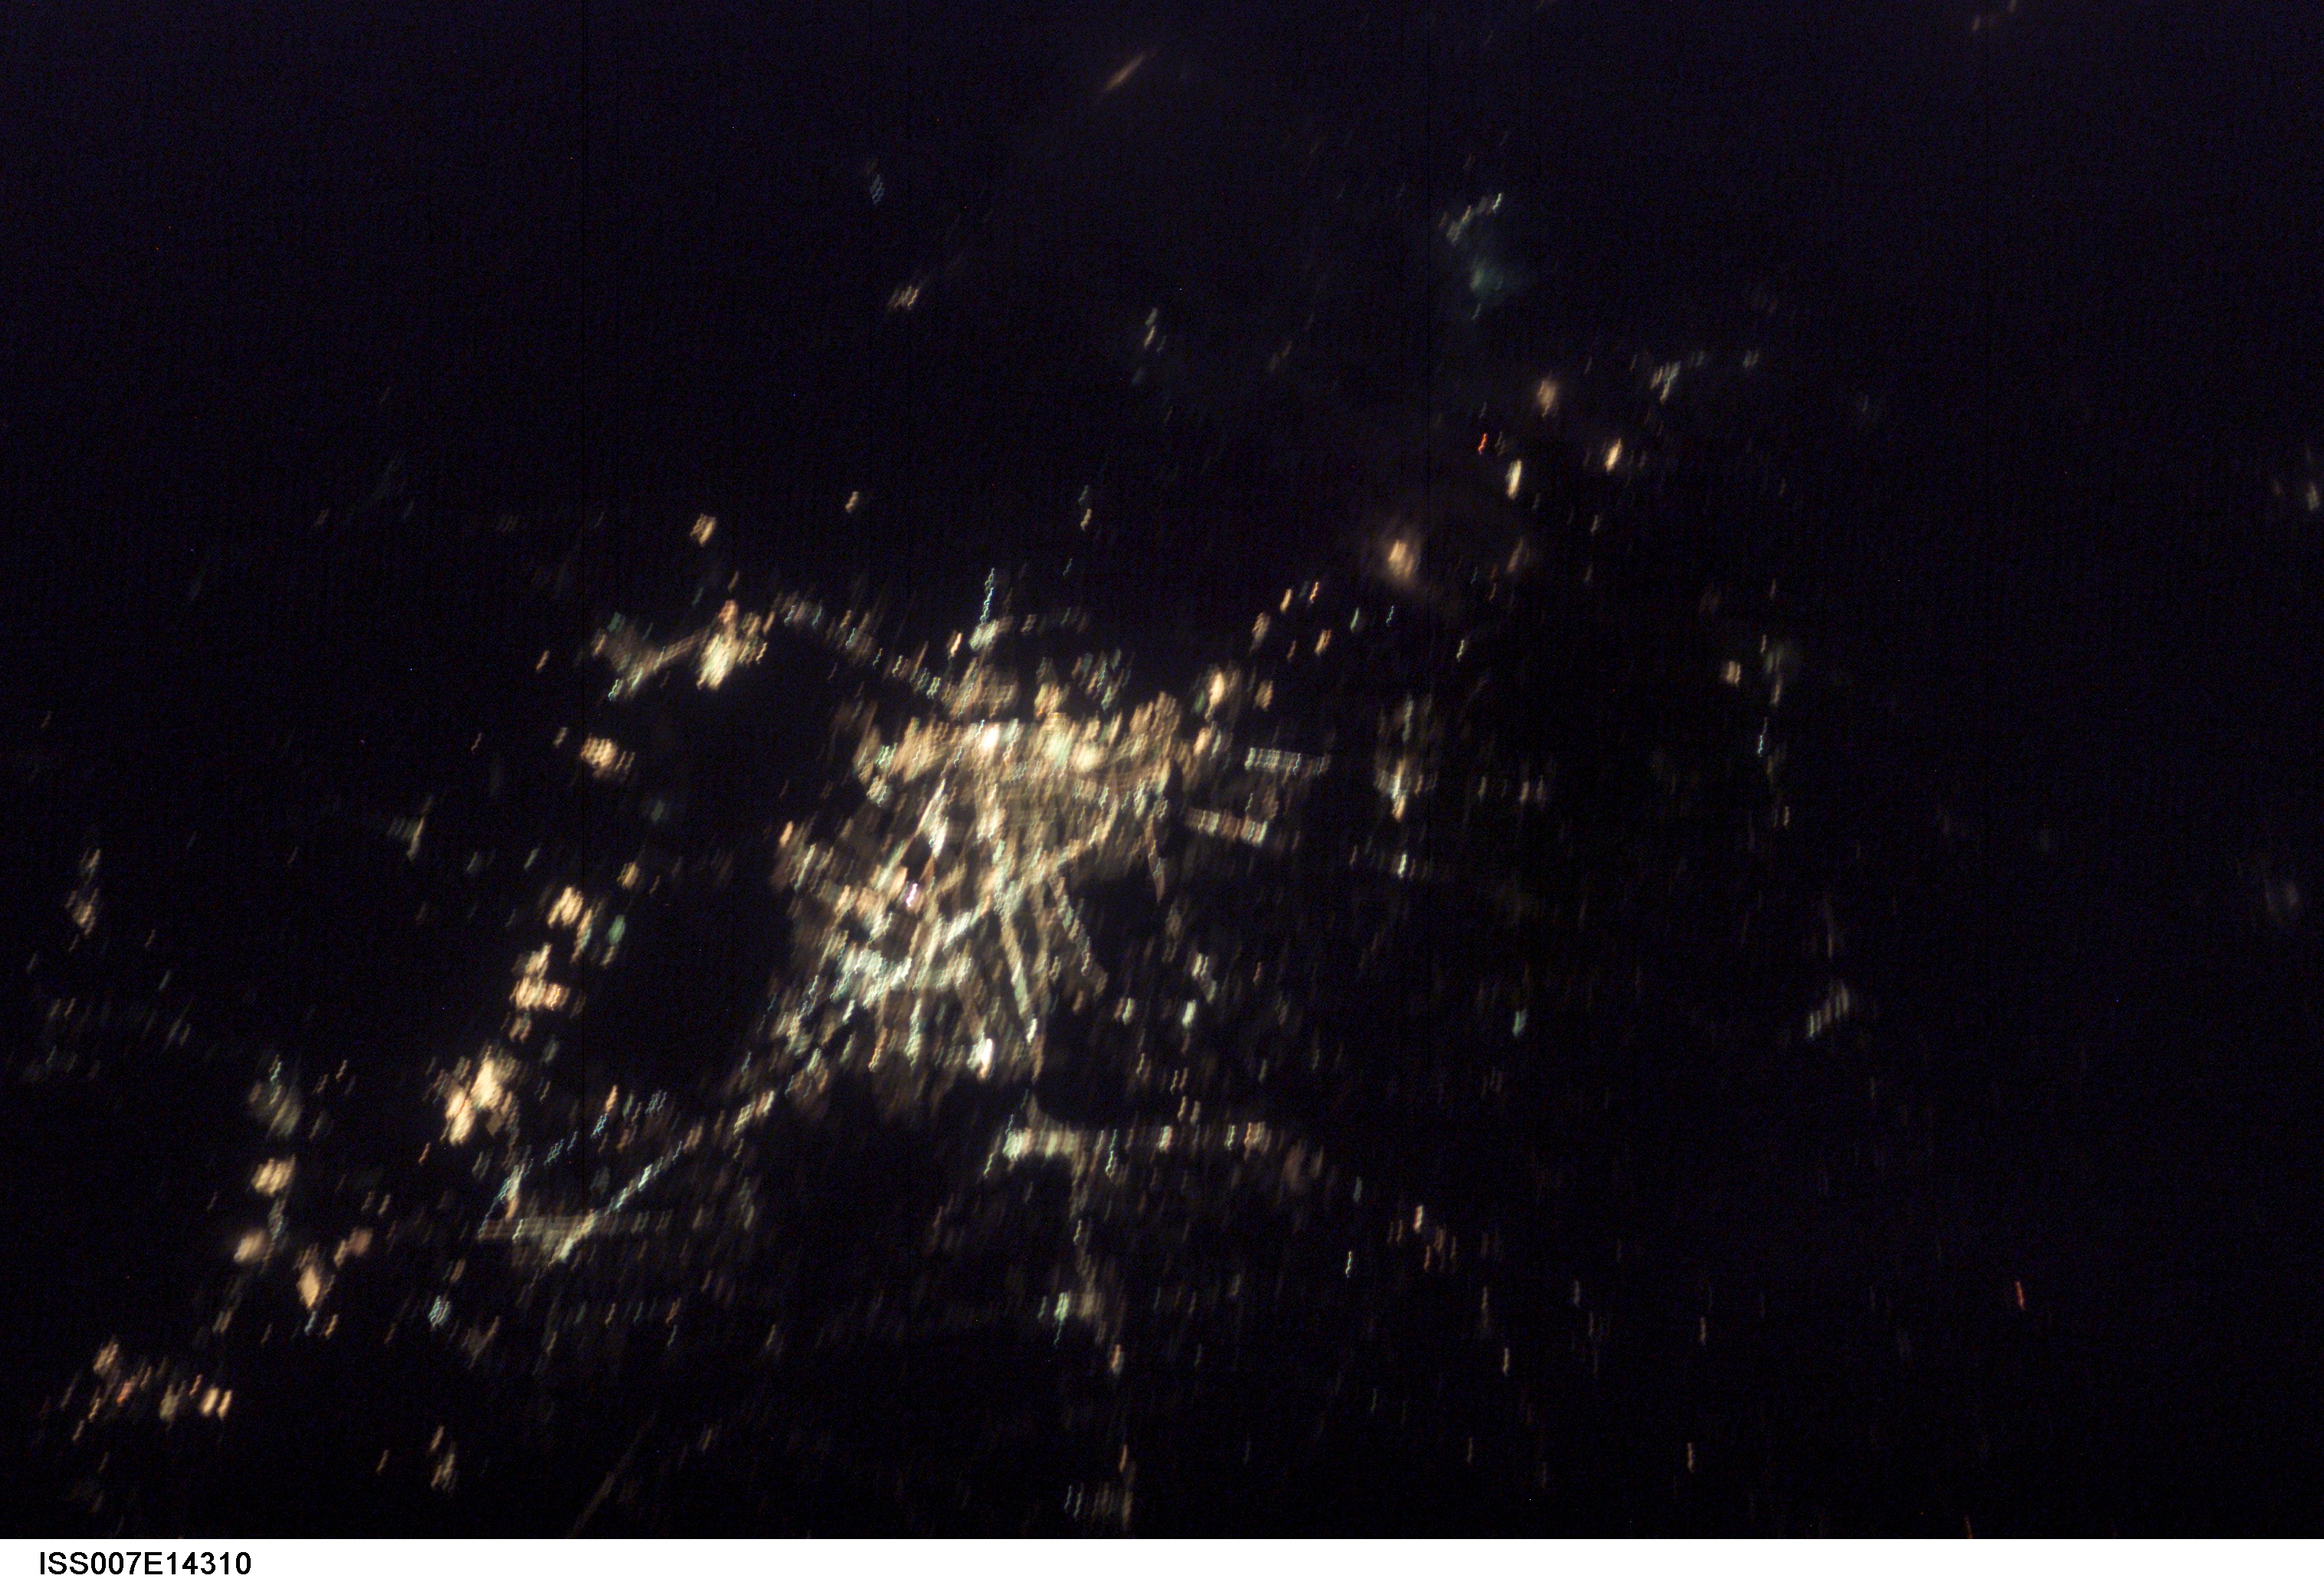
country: USA
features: CITY AT NIGHT
